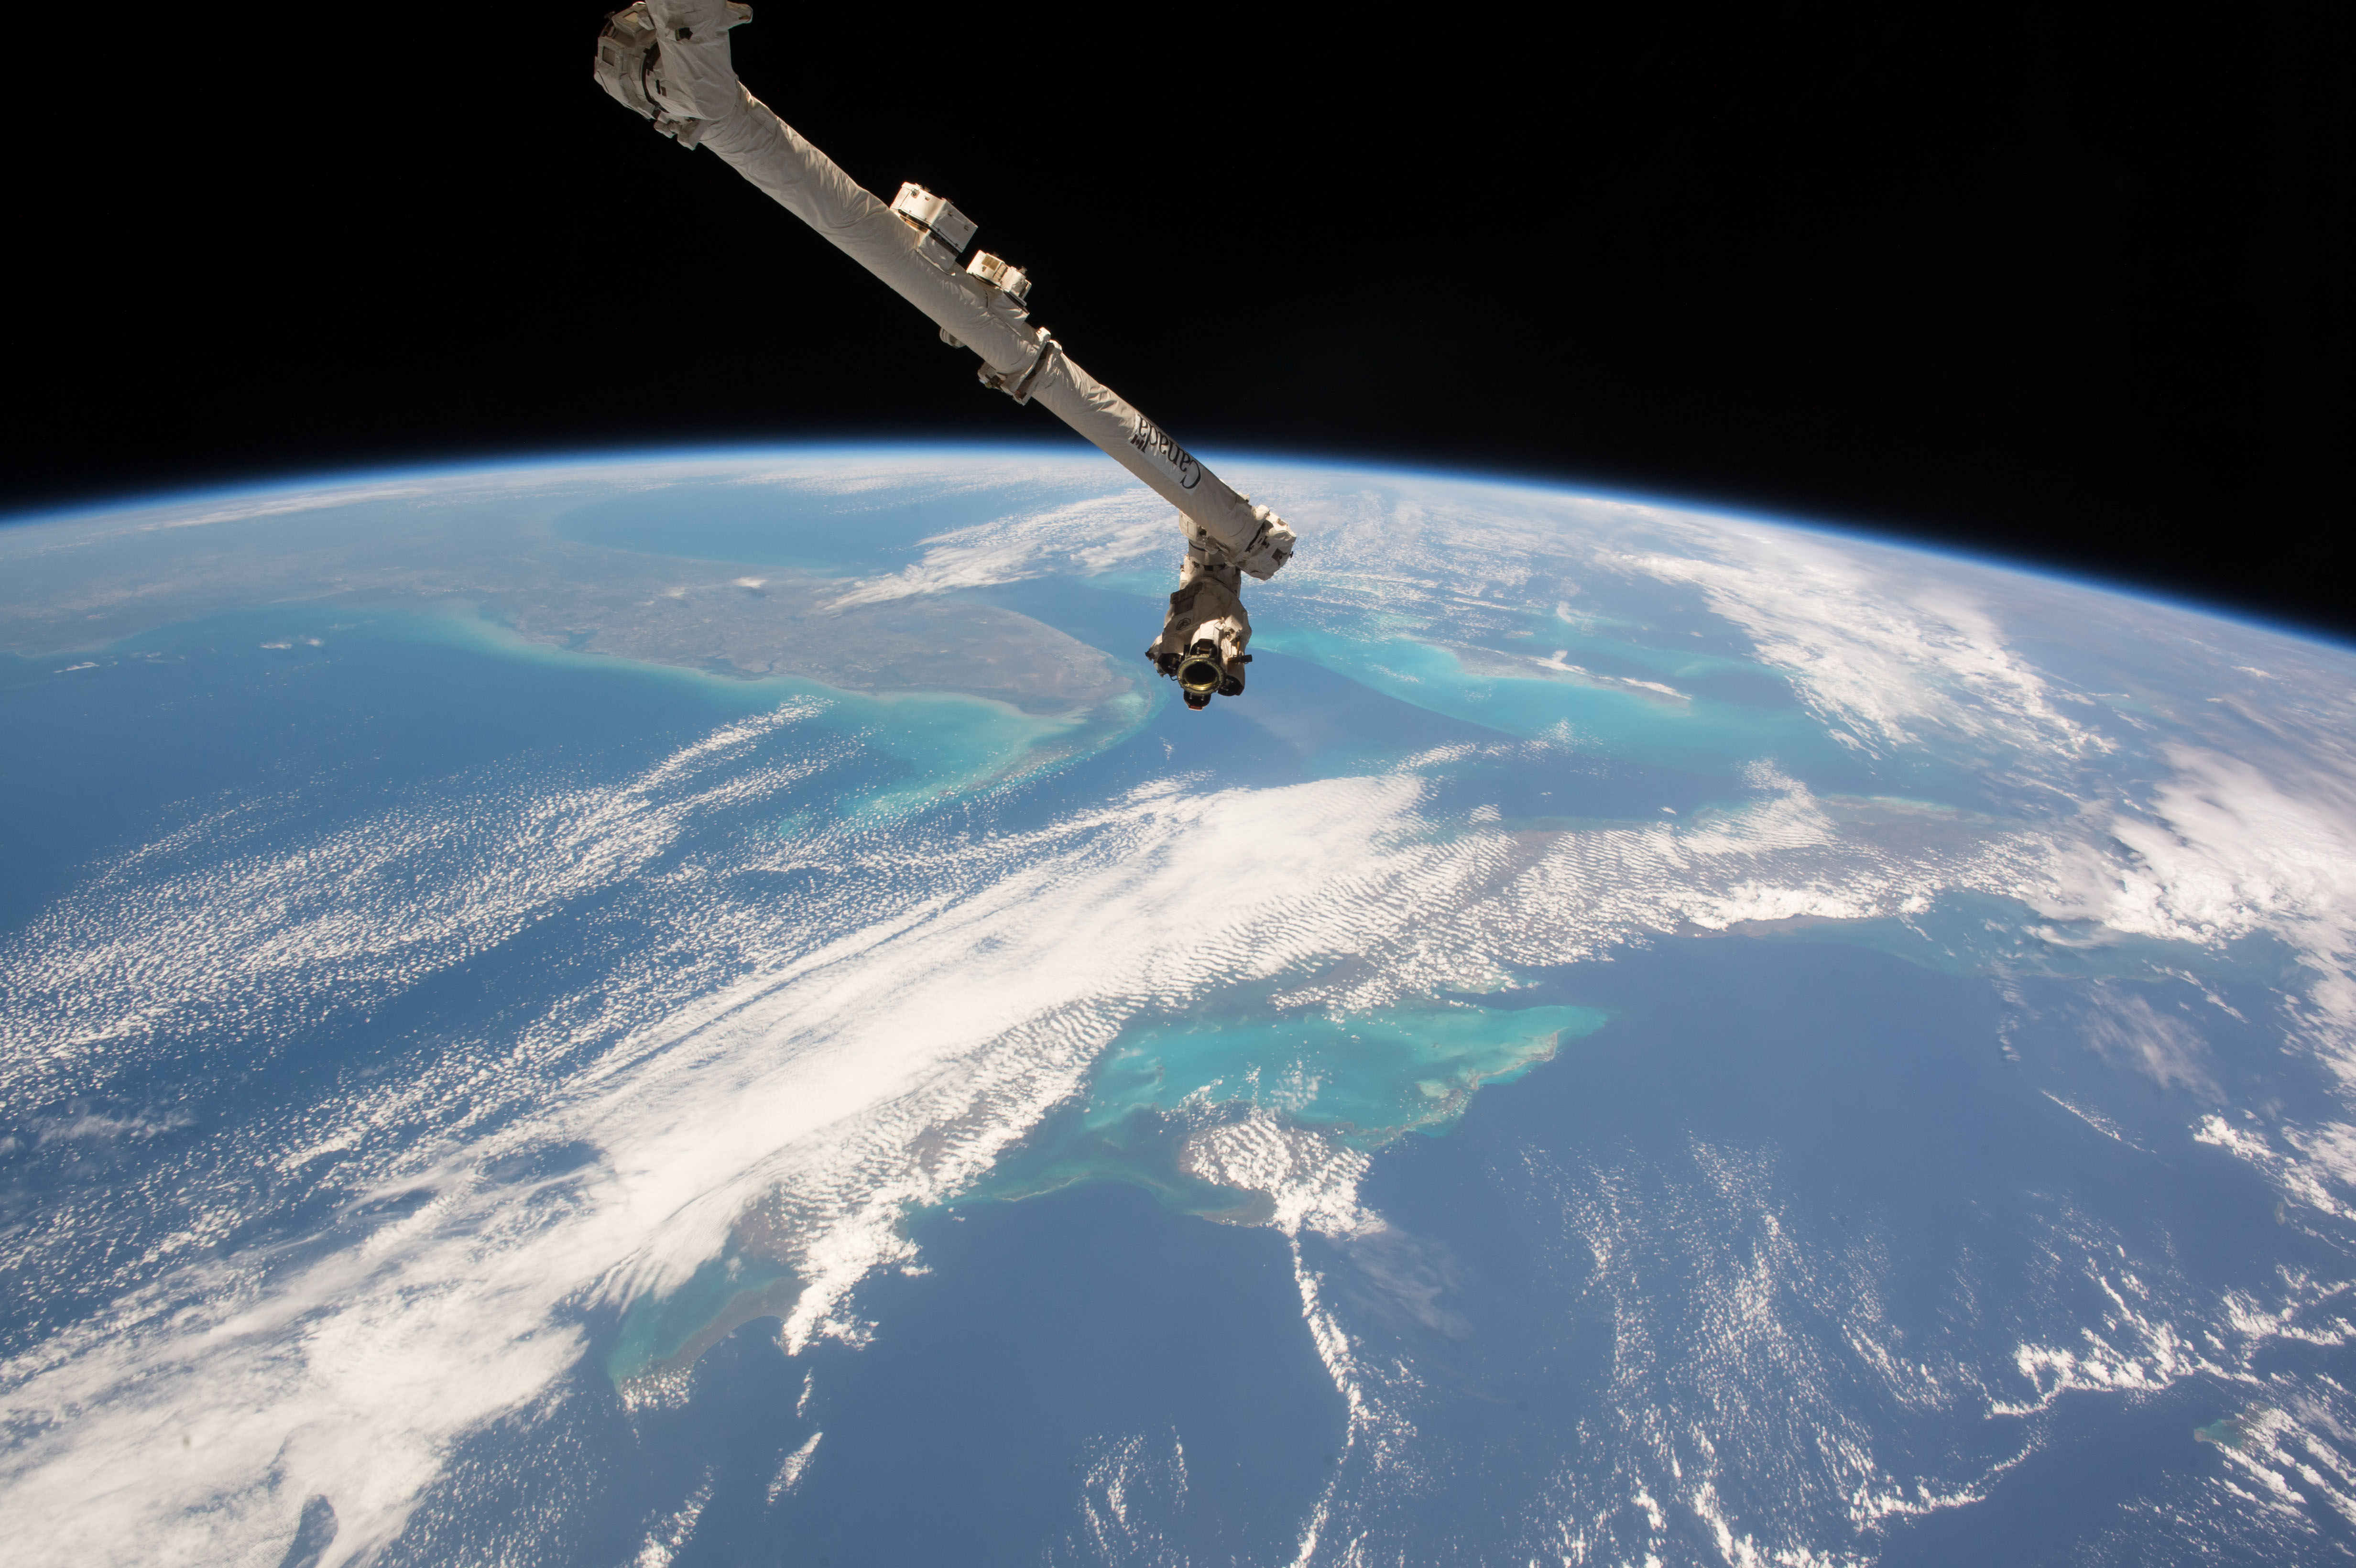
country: USA-FLORIDA
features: KEY LARGO, HOMESTEAD, KAYSAL BANK, FLORIDA REEFS
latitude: 24.4
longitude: -80.5
